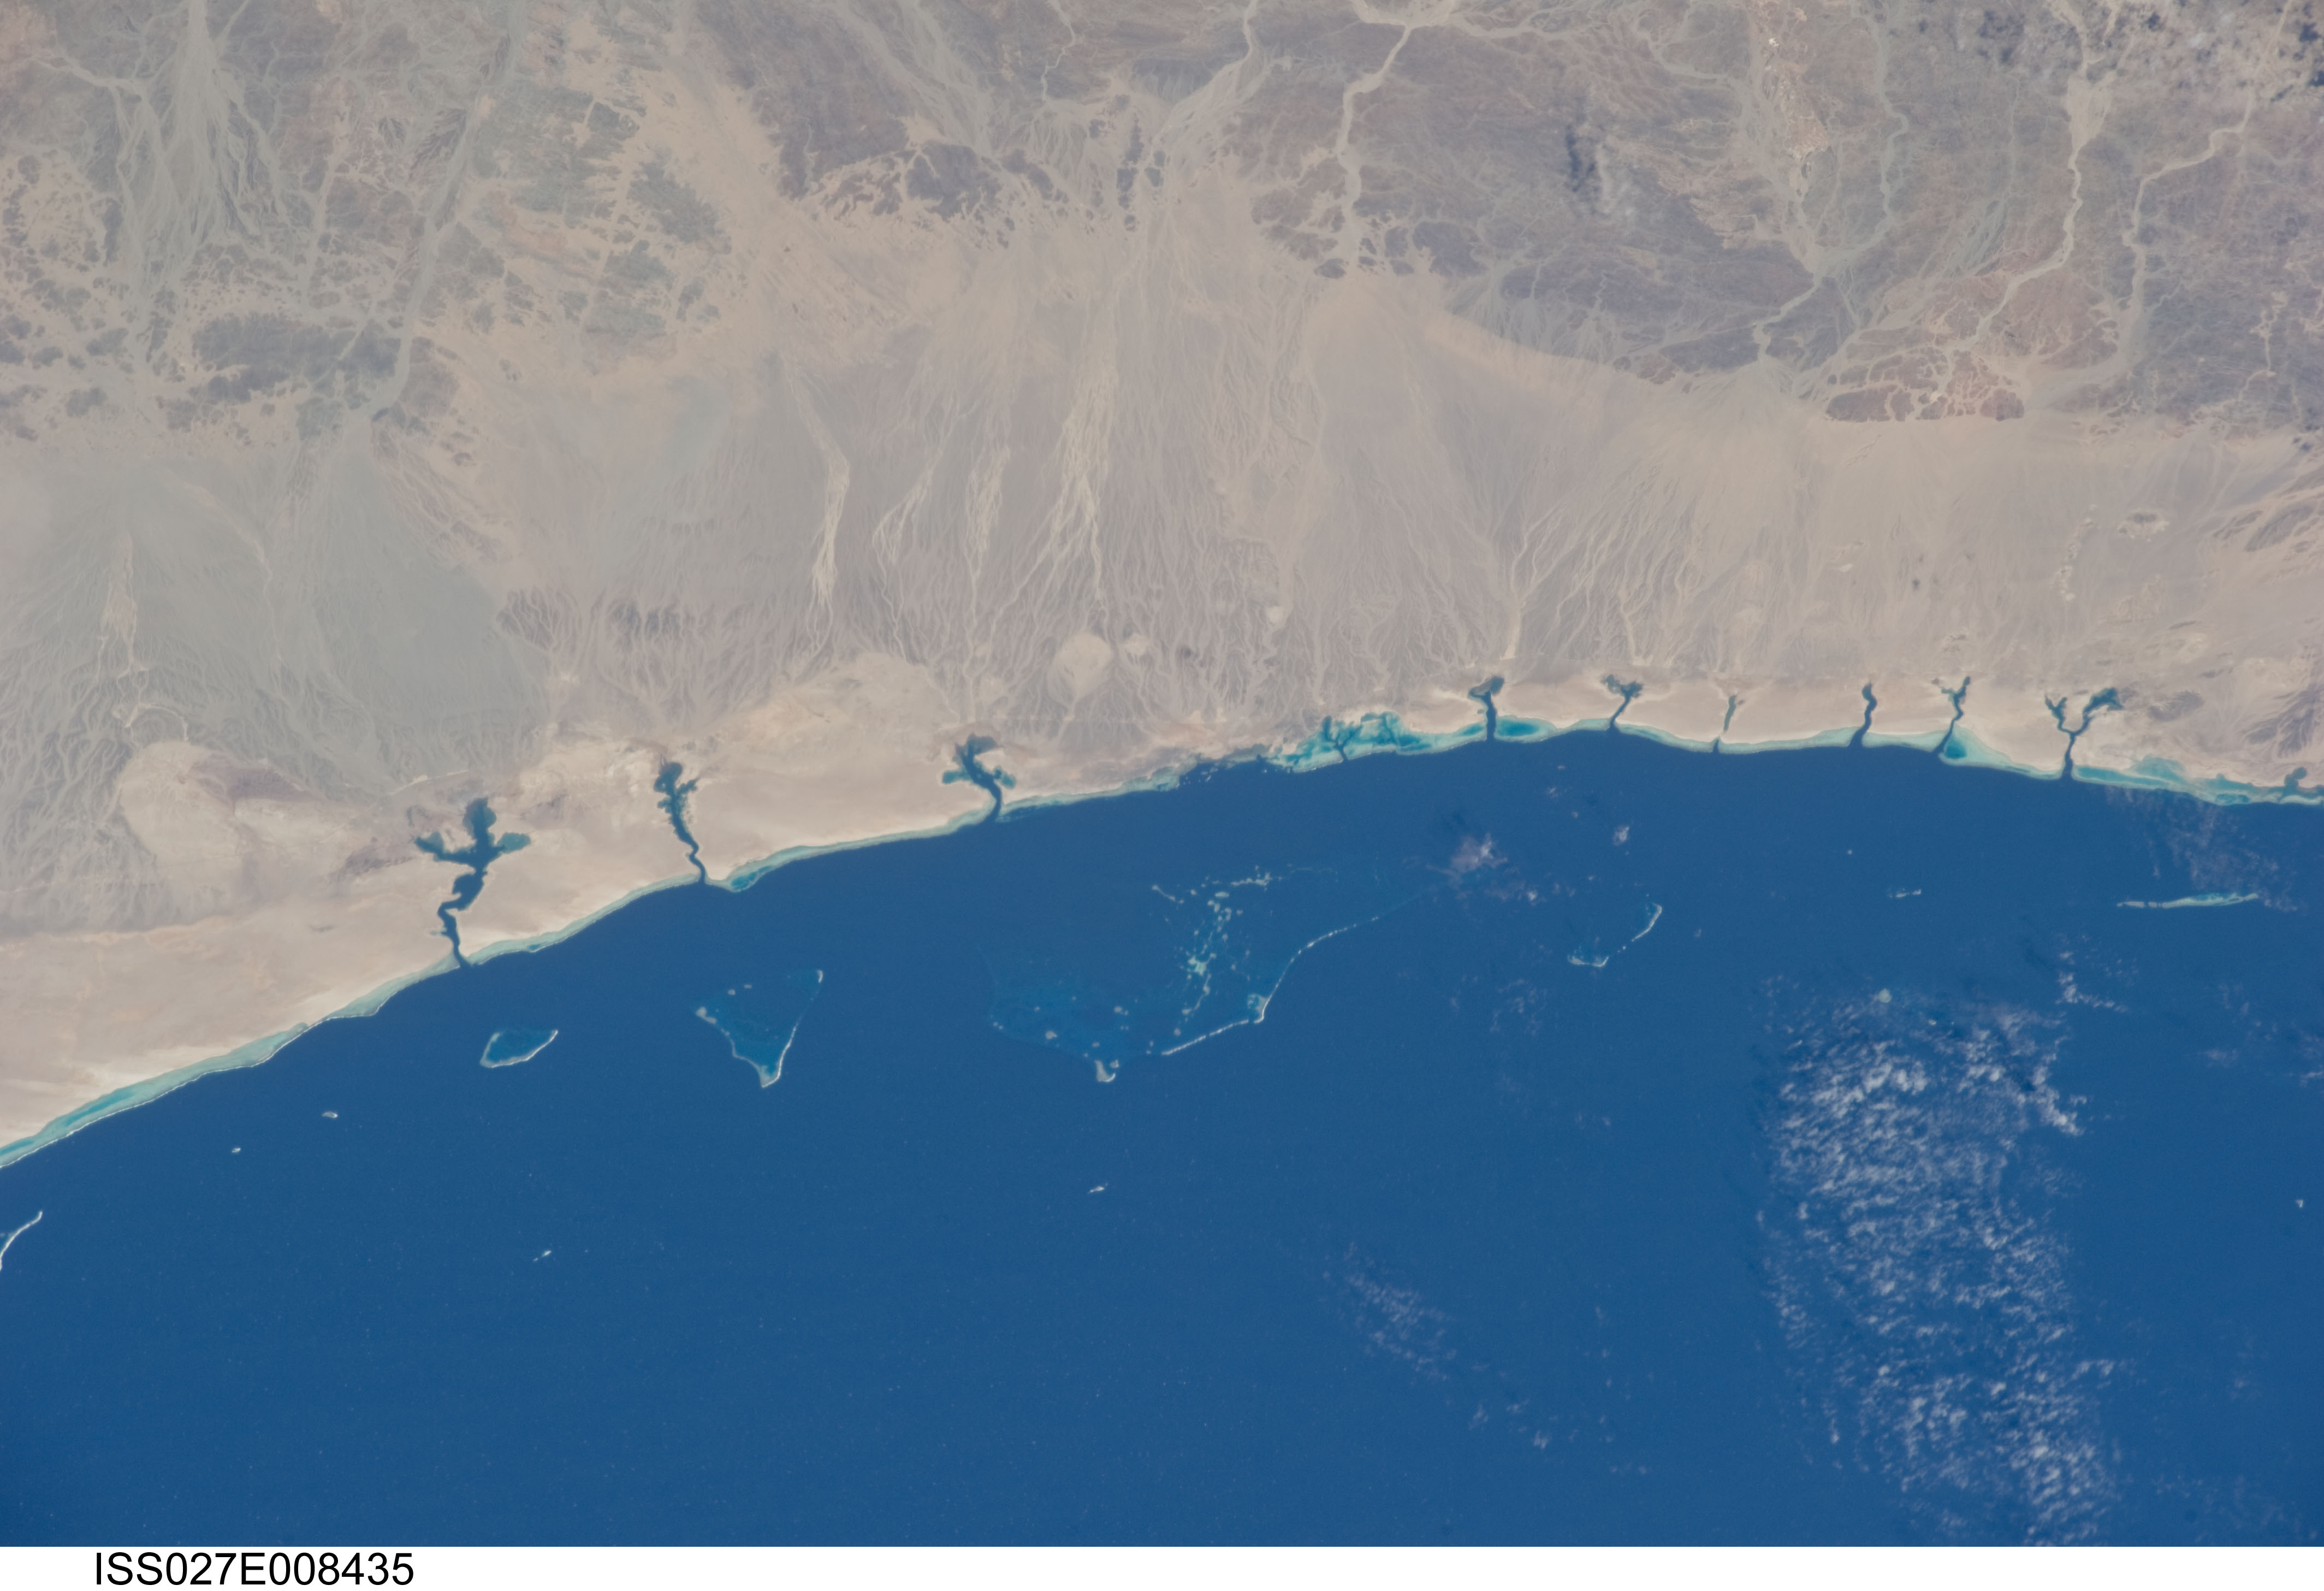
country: SUDAN
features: SUDAN COASTLINE CLOSE TO N. BORDER,RED S.
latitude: 21.6
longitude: 37.0
